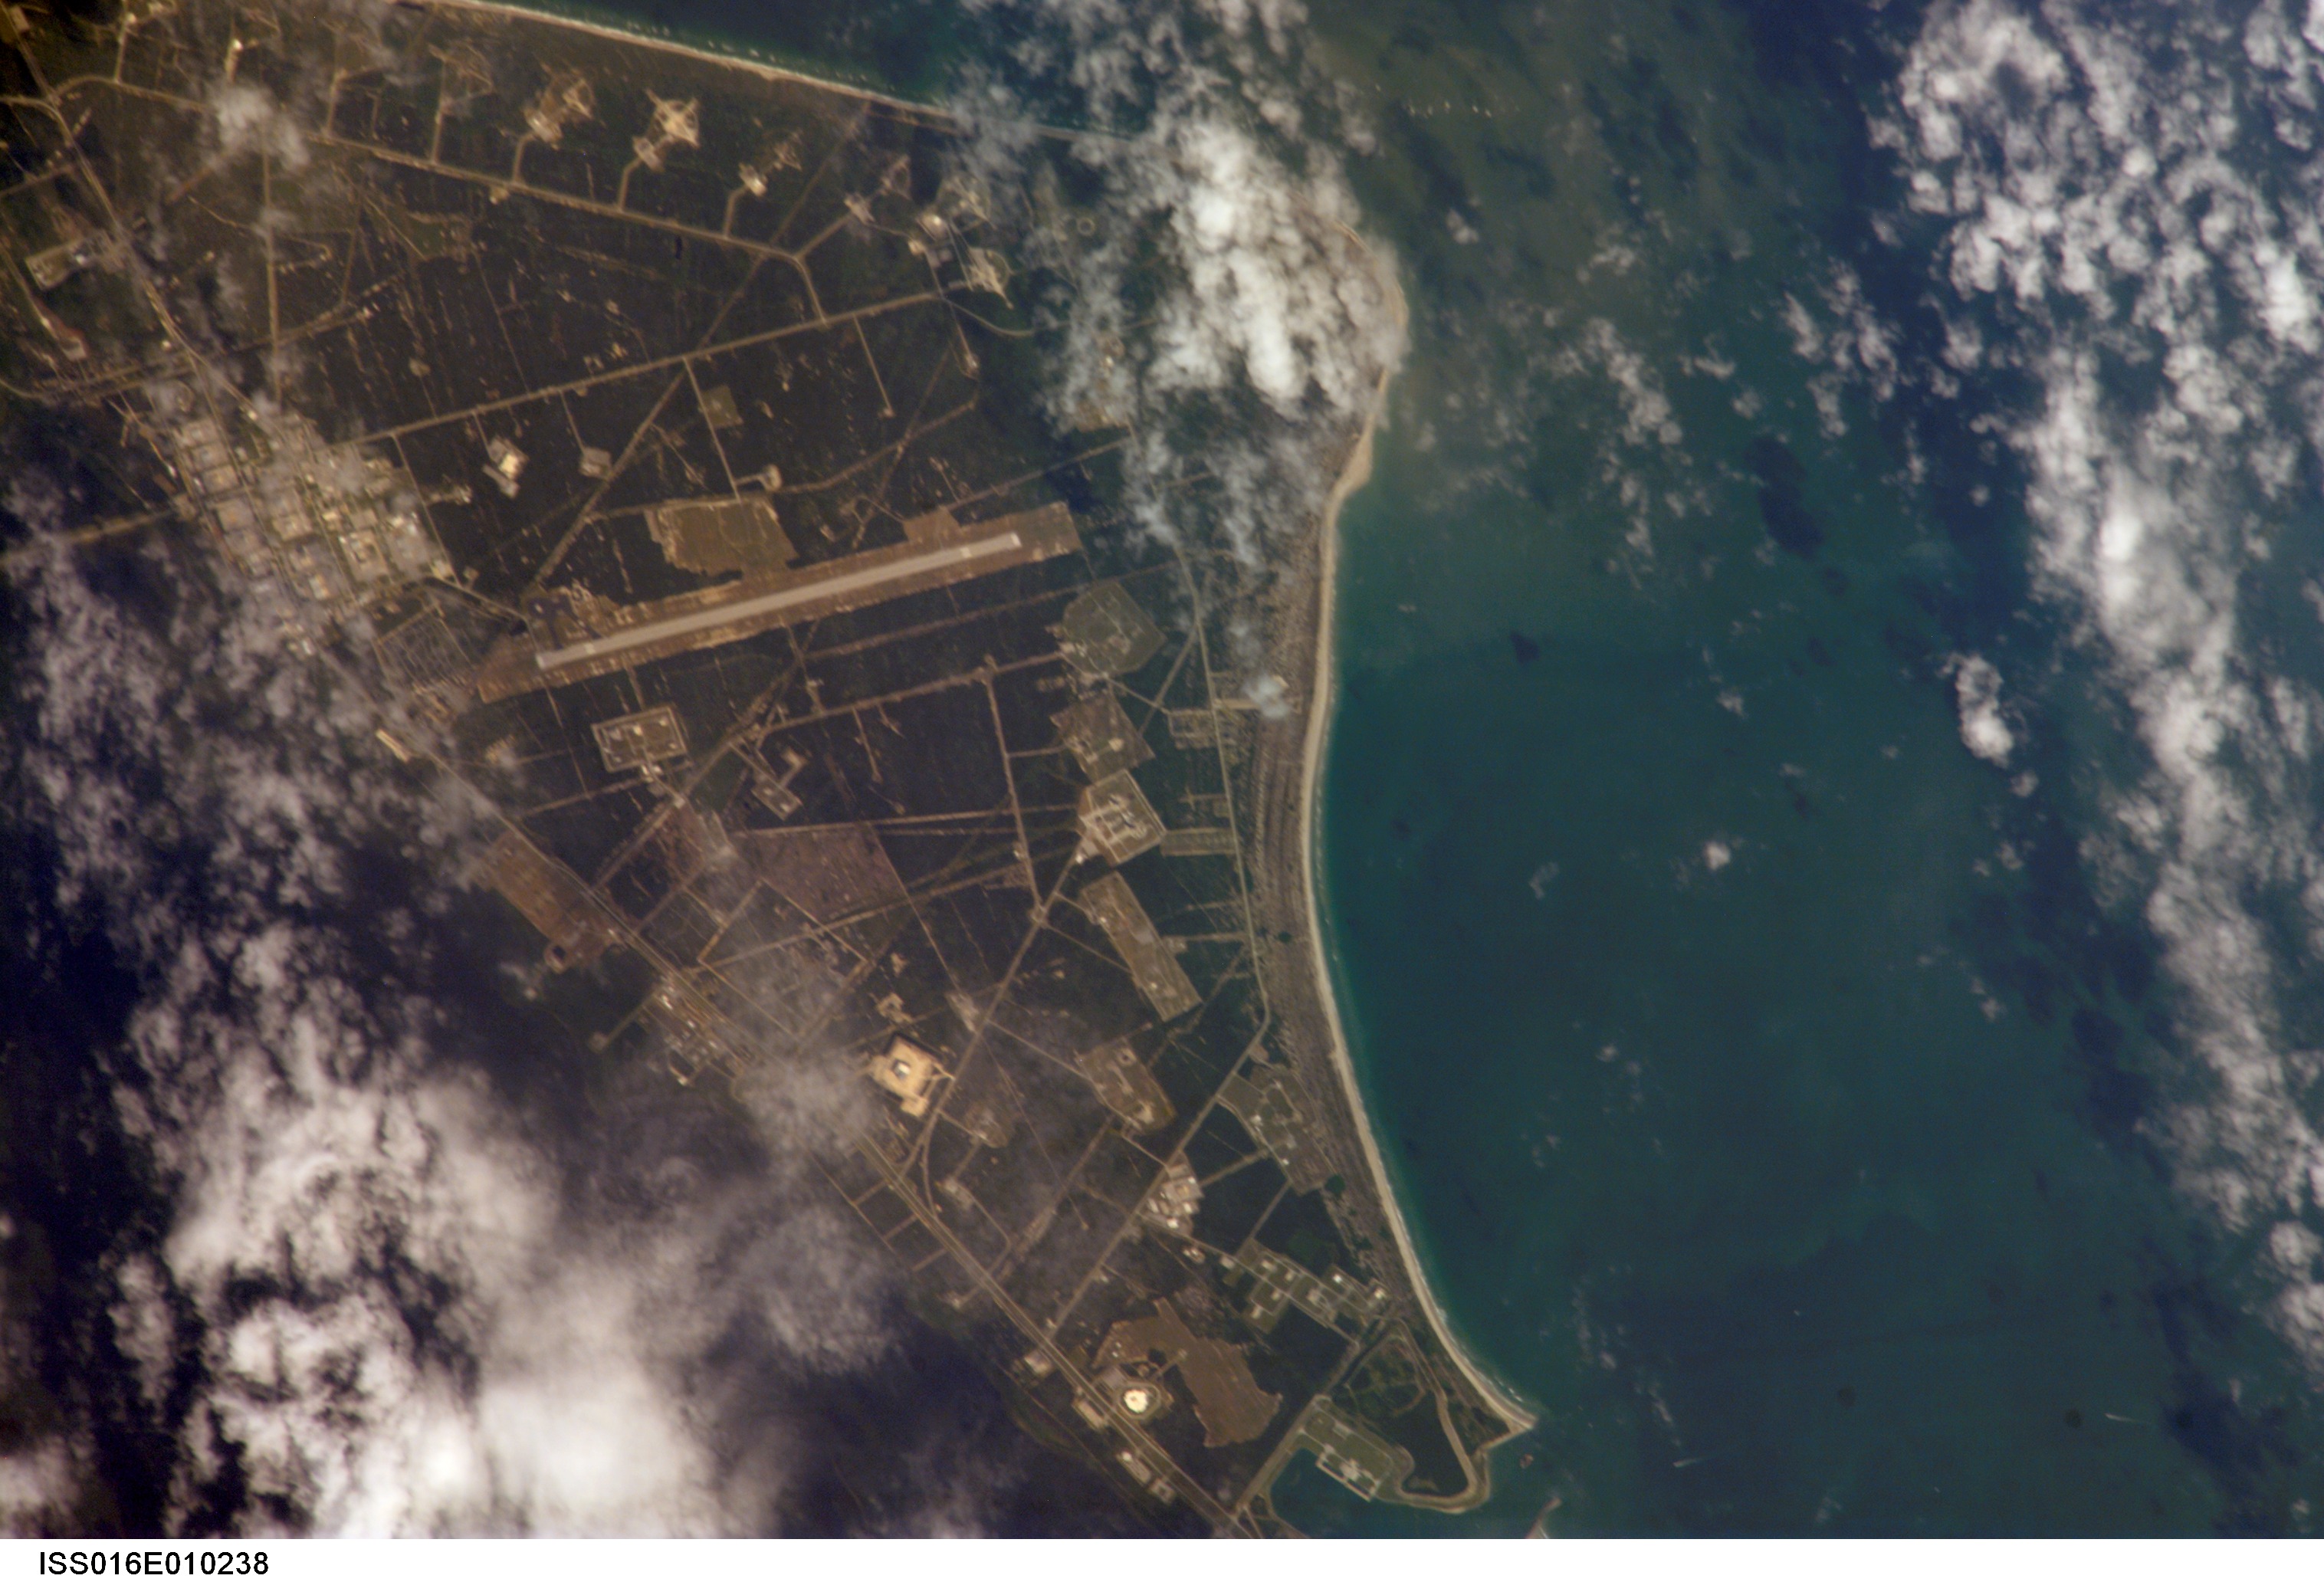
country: USA-FLORIDA
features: KSC, C. CANAVERAL, SKID STRIP
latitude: 28.4
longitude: -80.7
